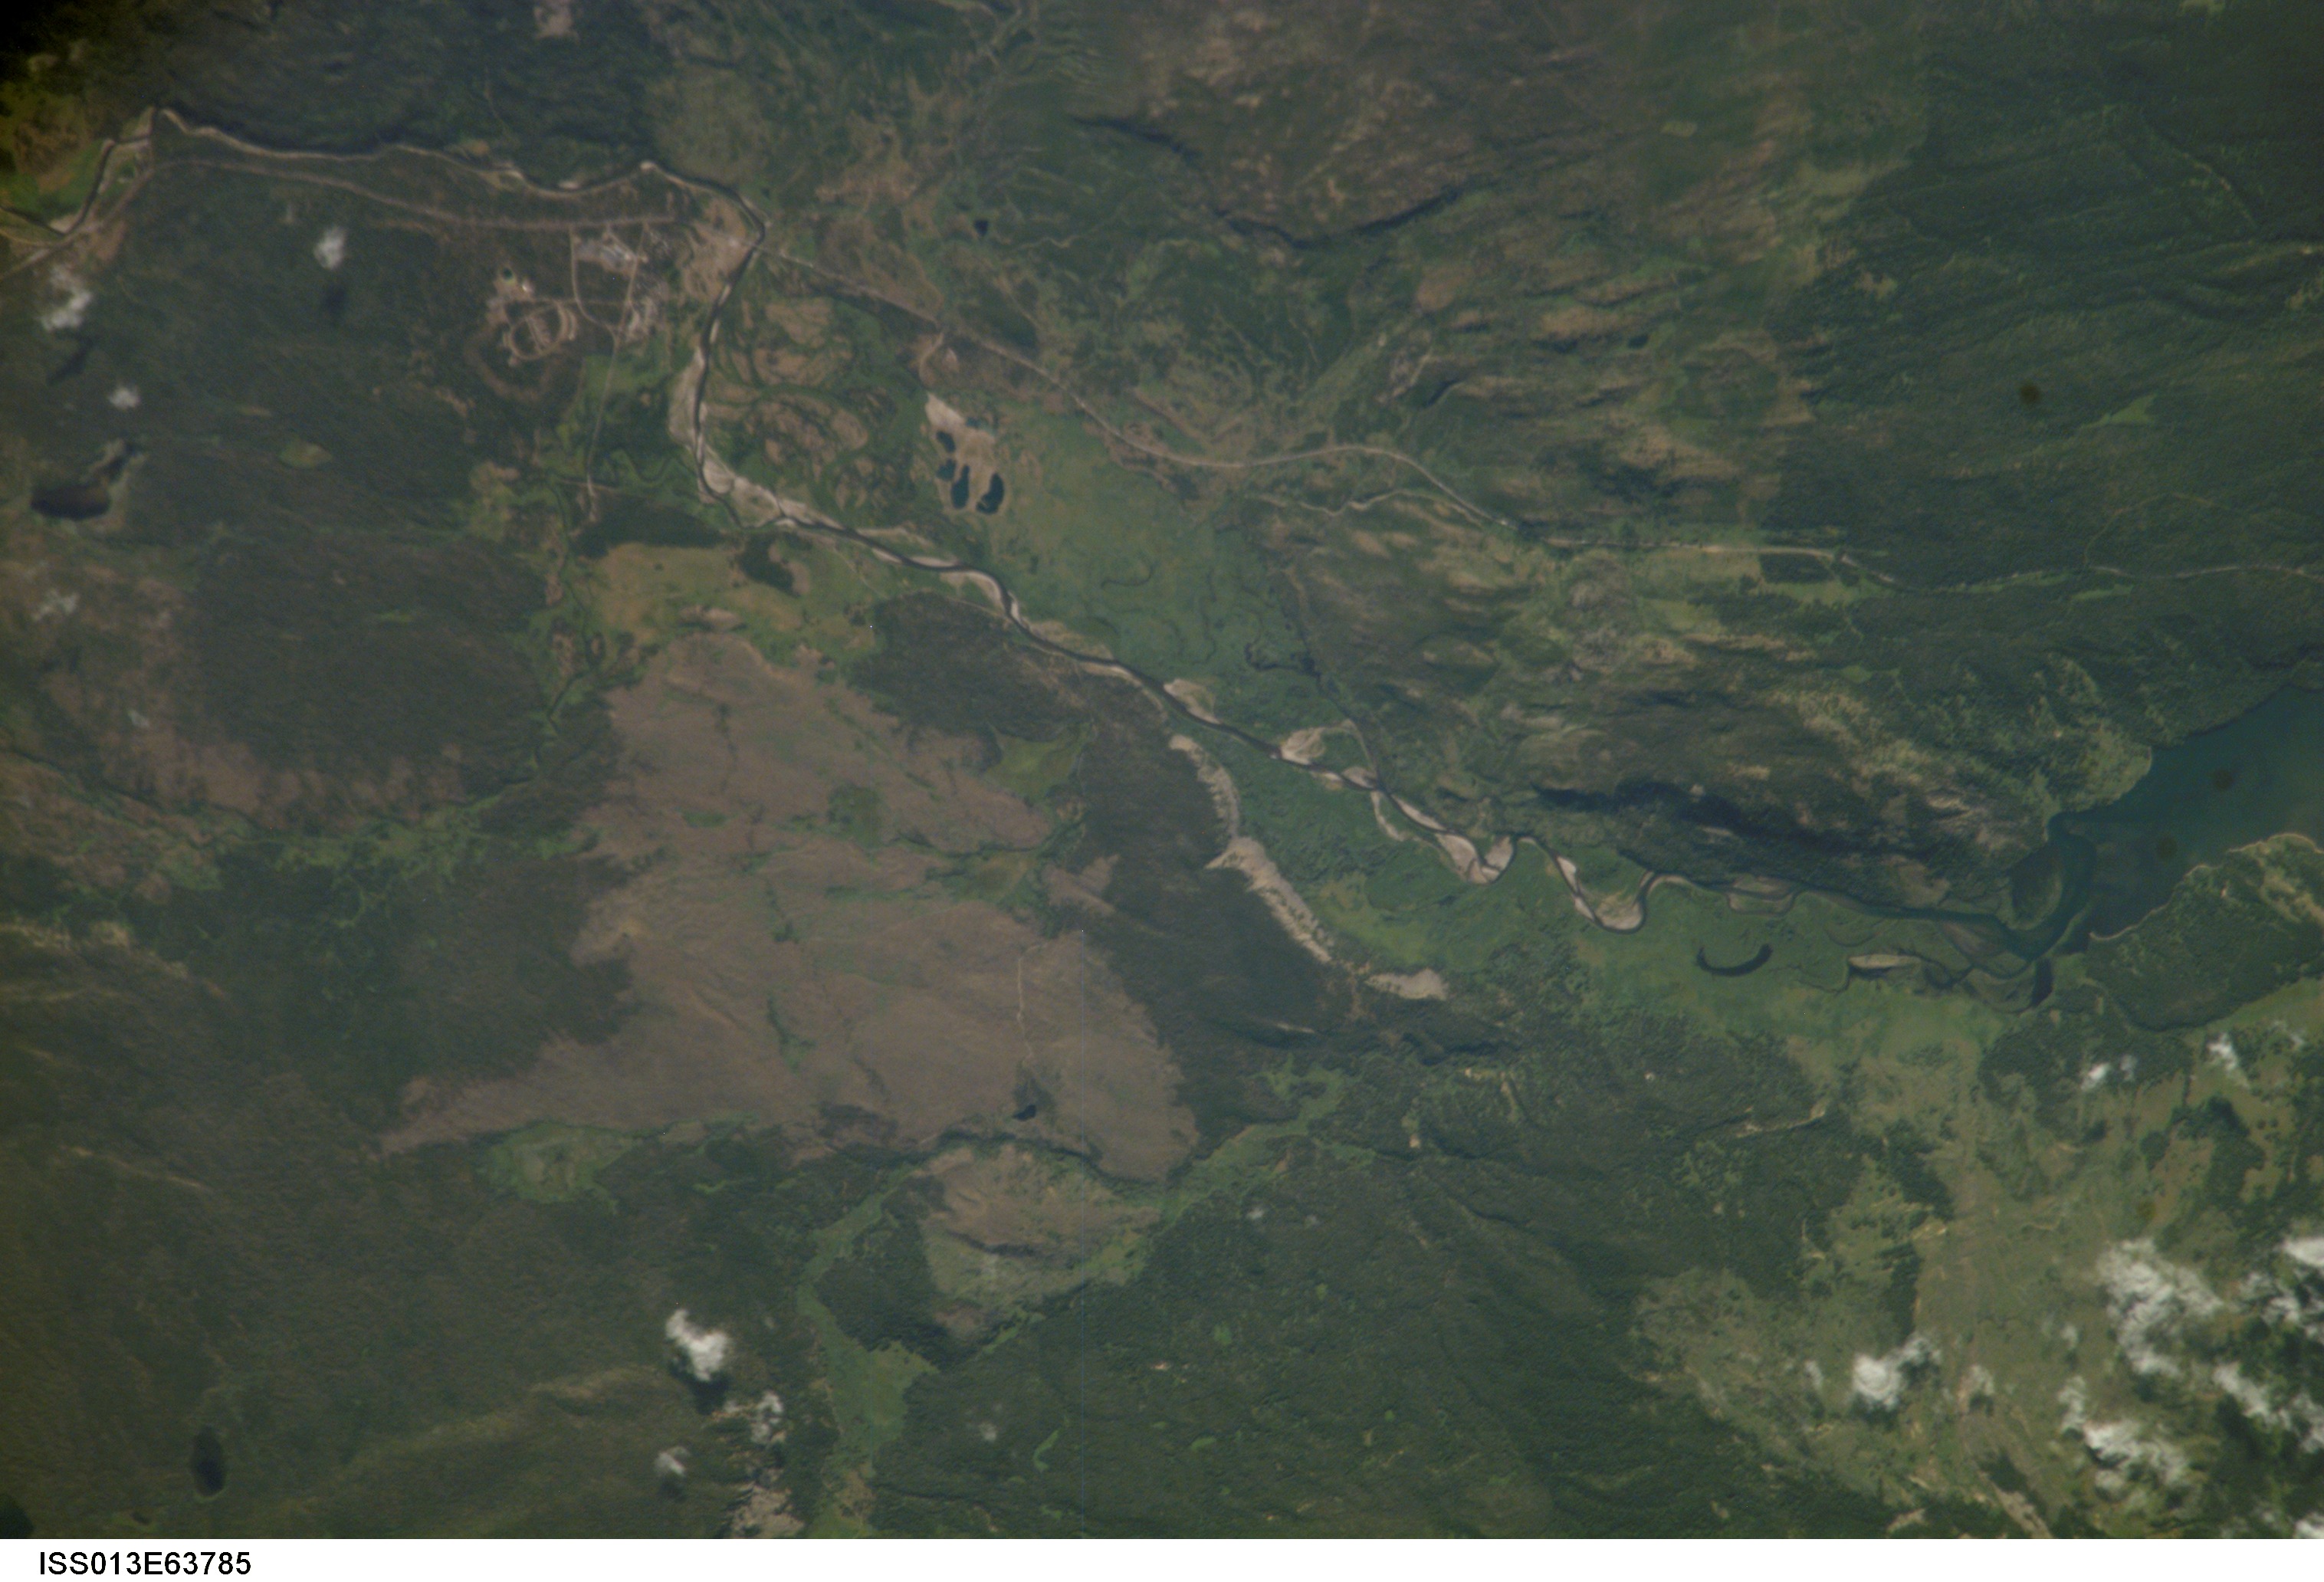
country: USA-WYOMING
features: STEAMBOAT MTN., DIME CREEK
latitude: 44.1
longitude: -110.7
